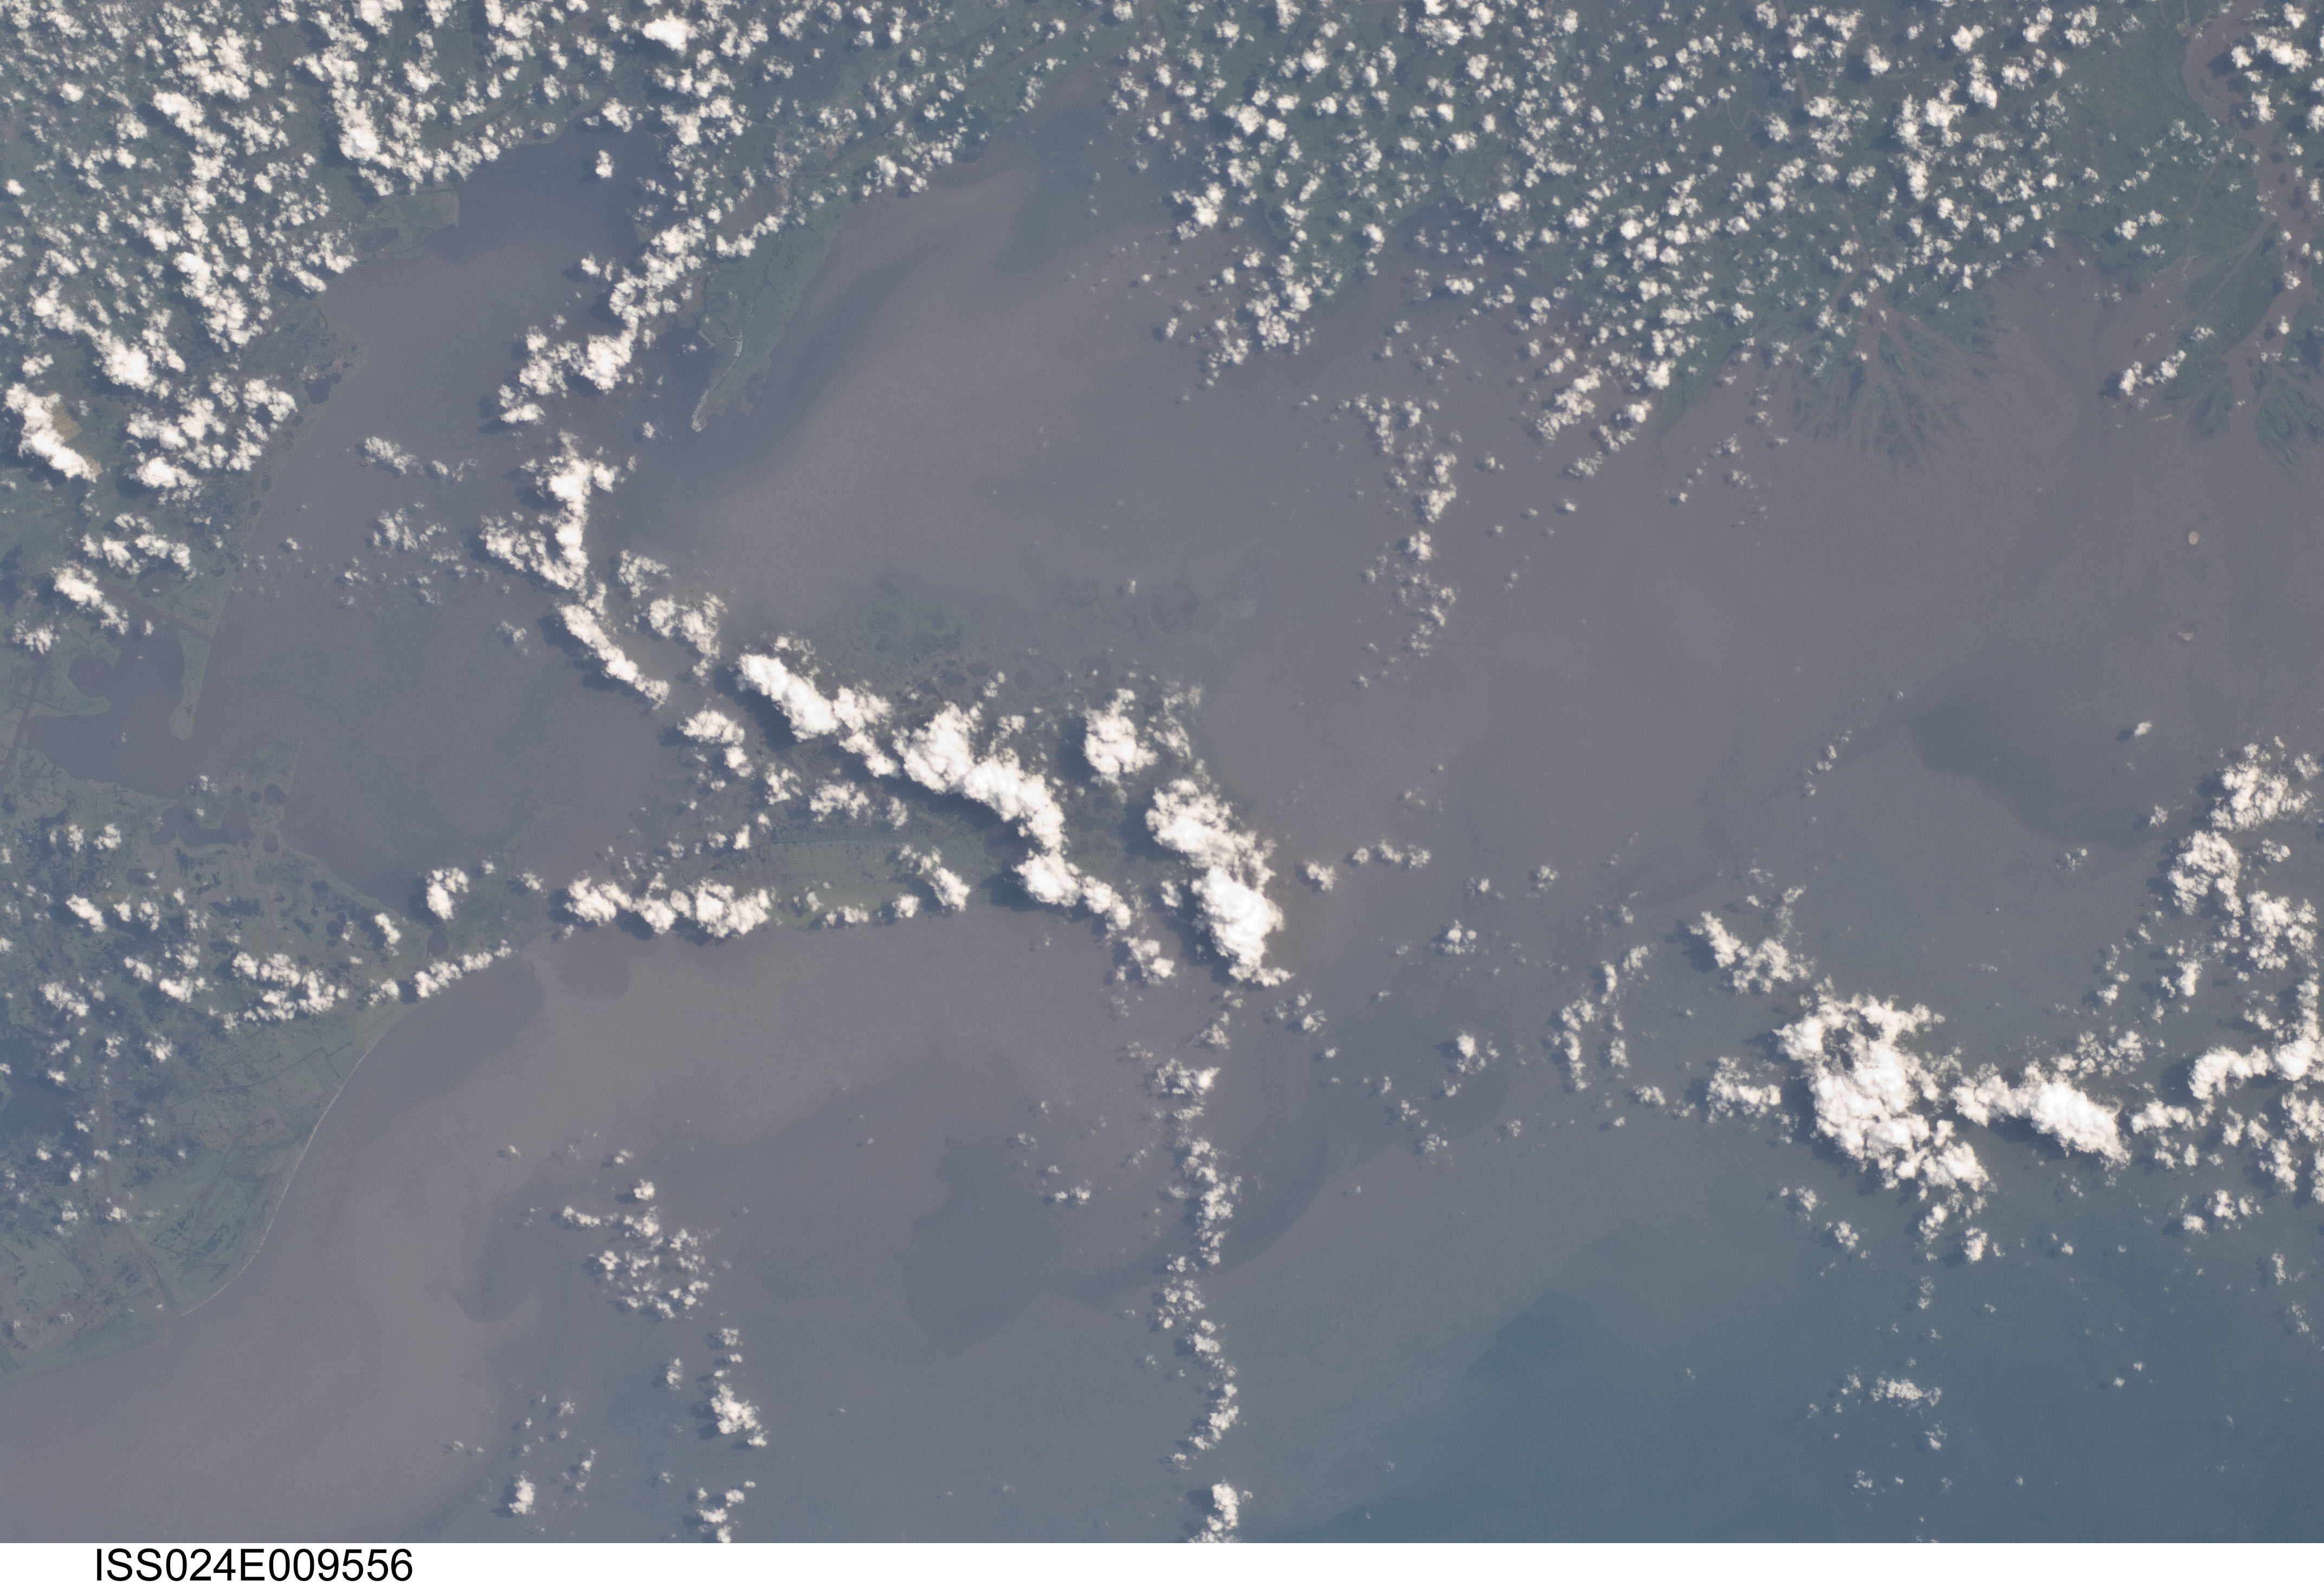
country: USA-LOUISIANA
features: MARSH I., E. & W. COTE BLANCHE B., VERMILION B., ATCHAFALAYA R. DELTA, SED.
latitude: 29.5
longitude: -91.8
